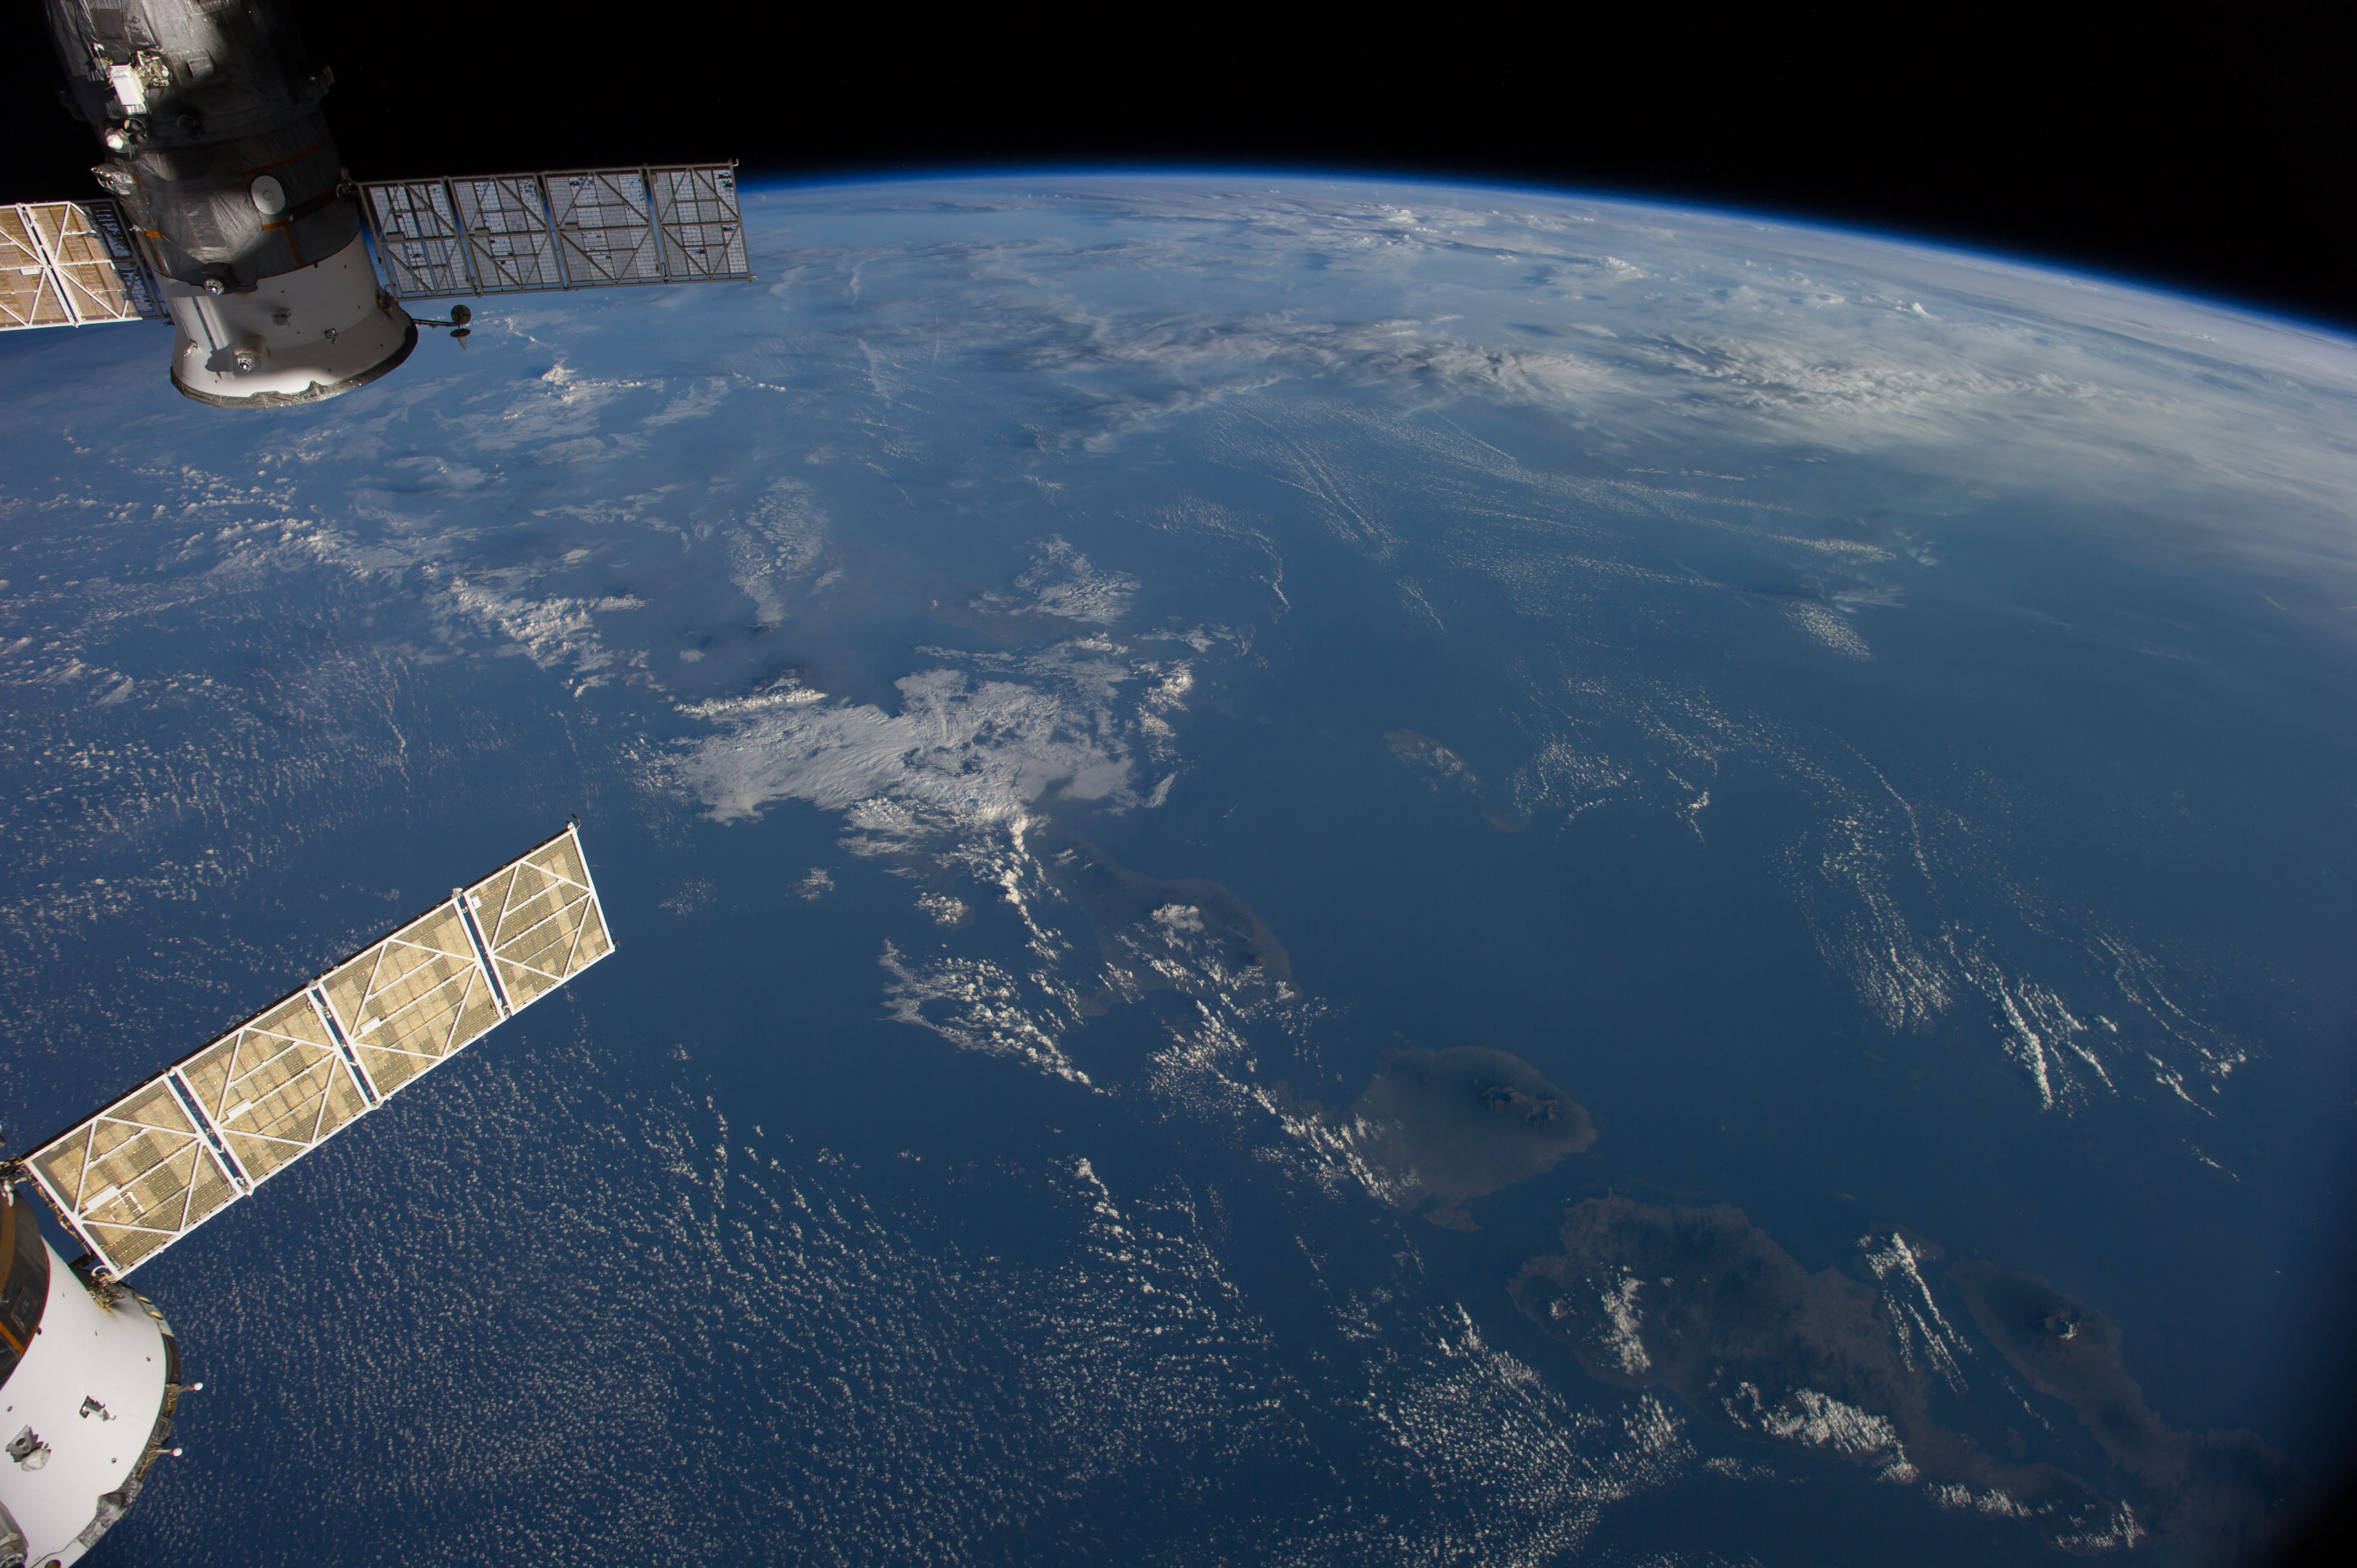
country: INDONESIA
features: BALI, W. NUSA TENGGARA, BALI S., JAVA S., ATMOSPHERIC LIMB
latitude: -8.5
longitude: 115.0
